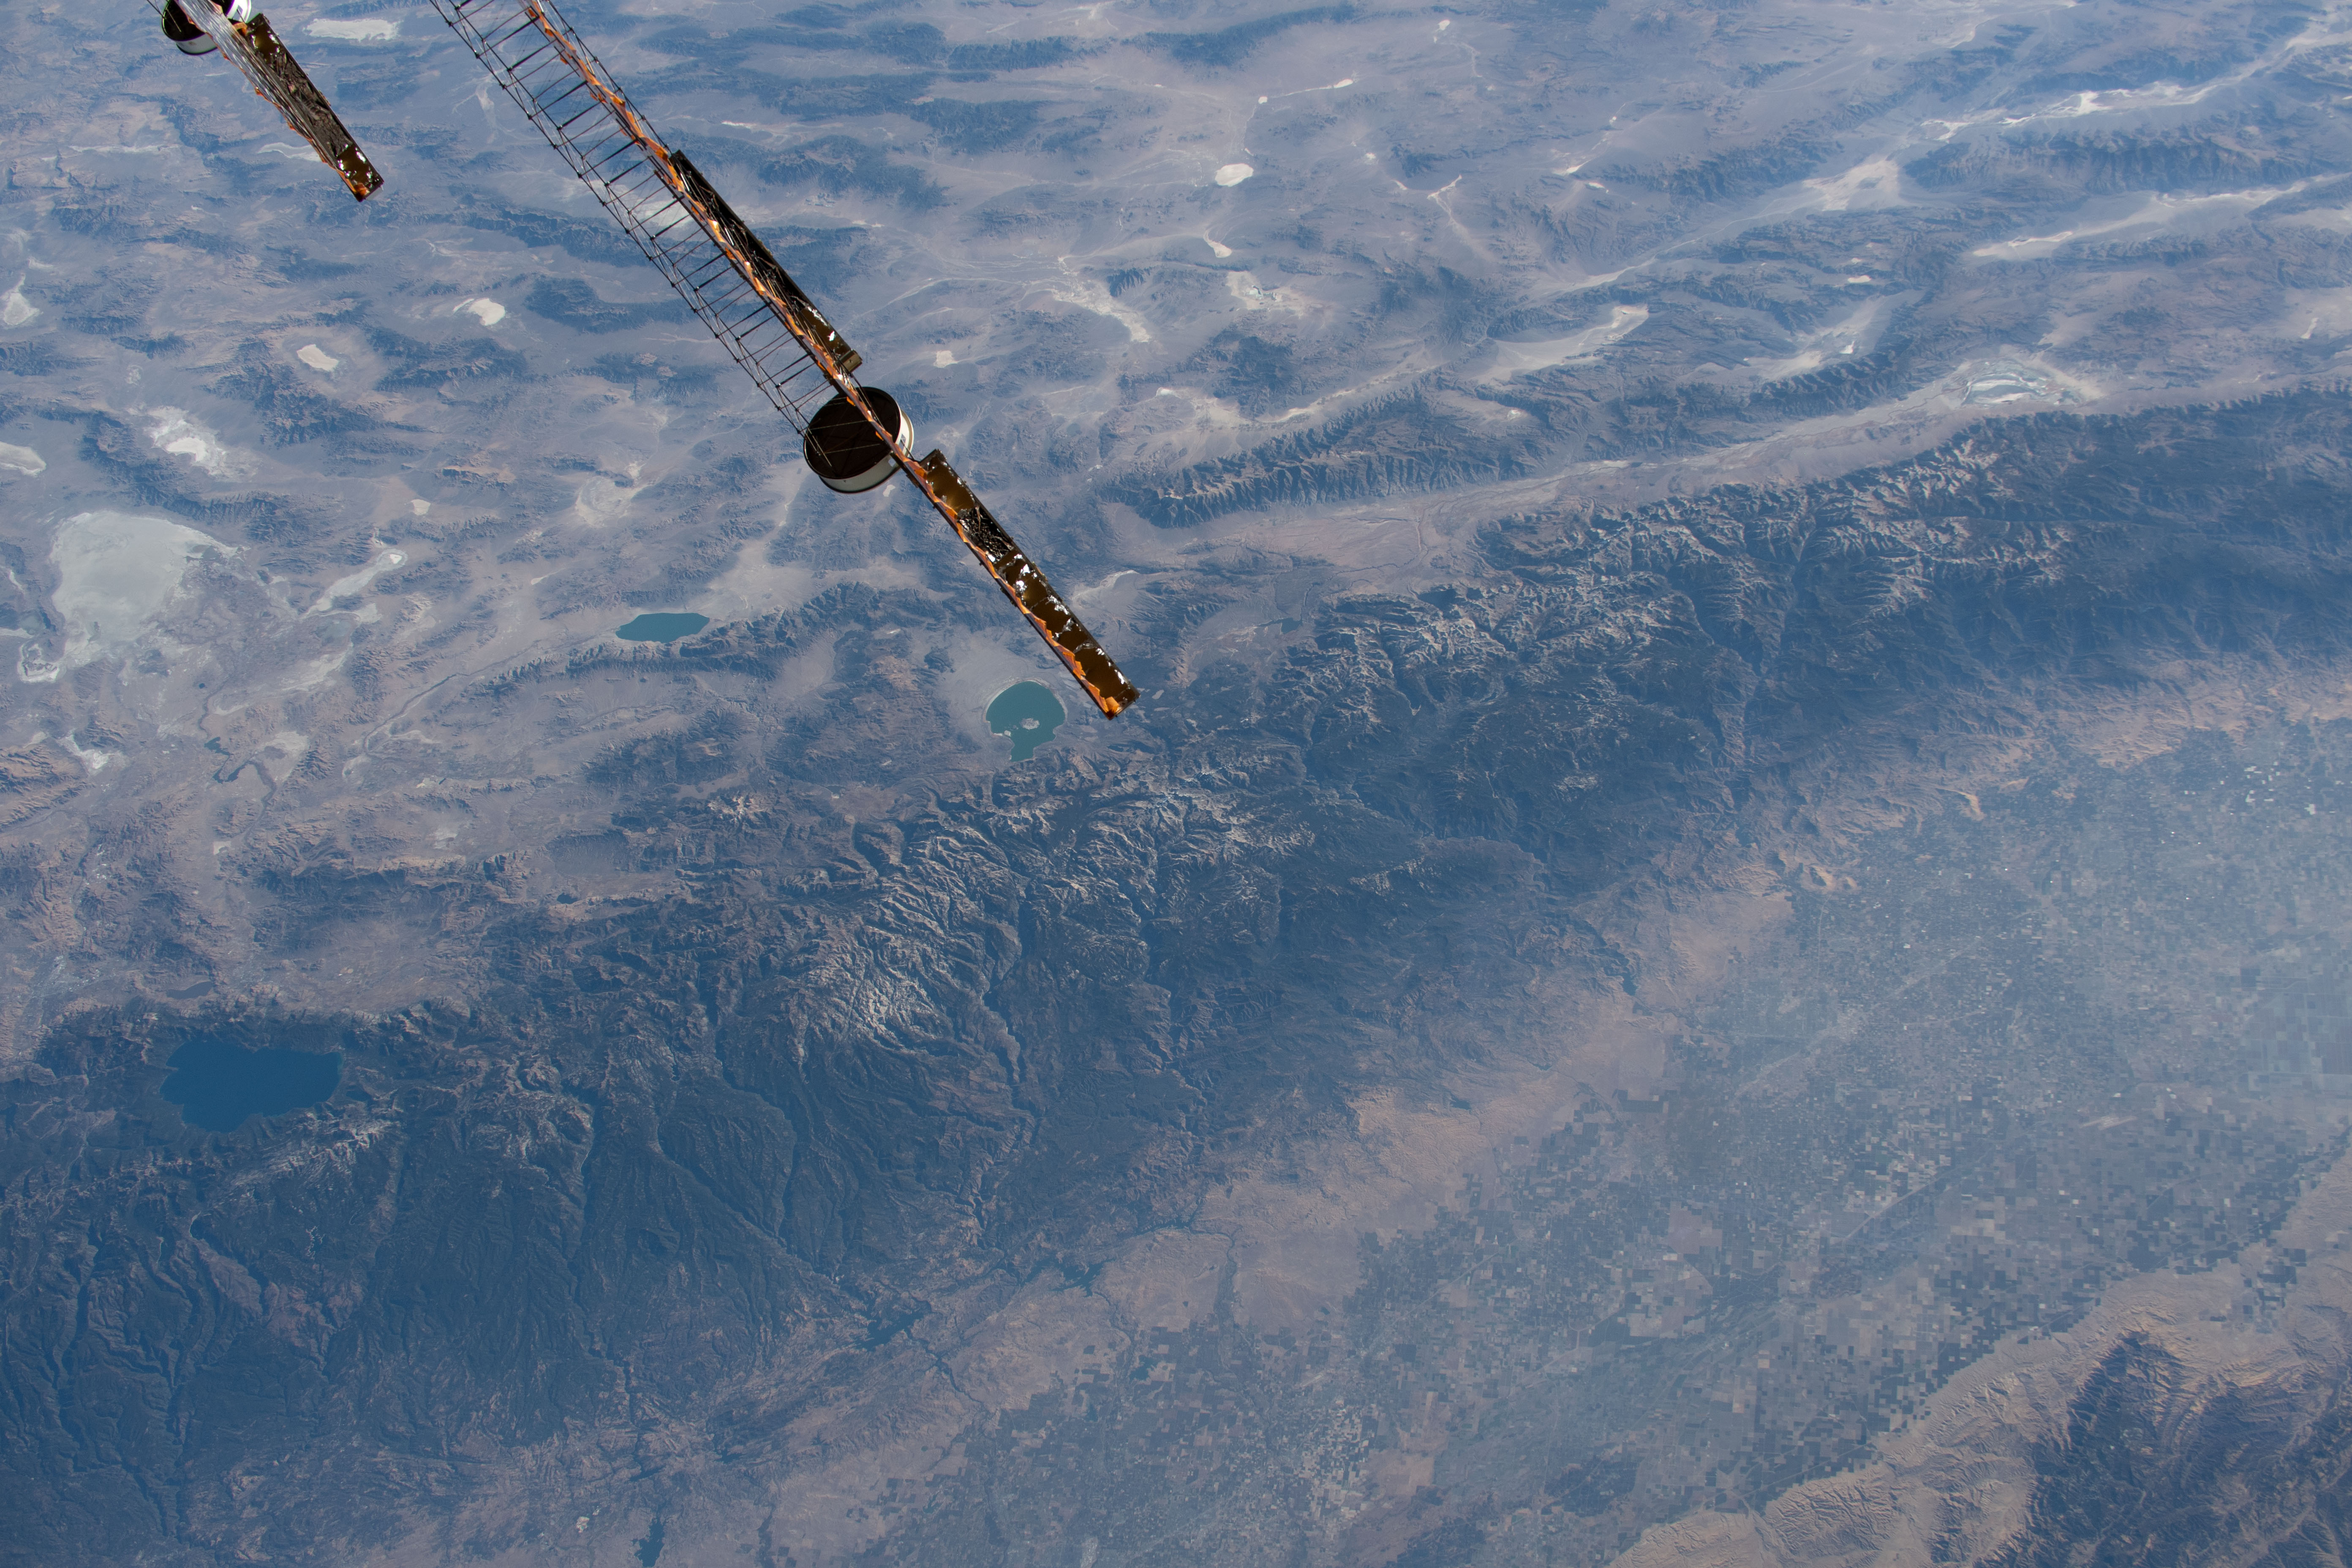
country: USA-CALIFORNIA
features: WALKER LAKE, MONO LAKE, SIERRA NEVADA MOUNTAINS
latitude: 37.5
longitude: -119.0
